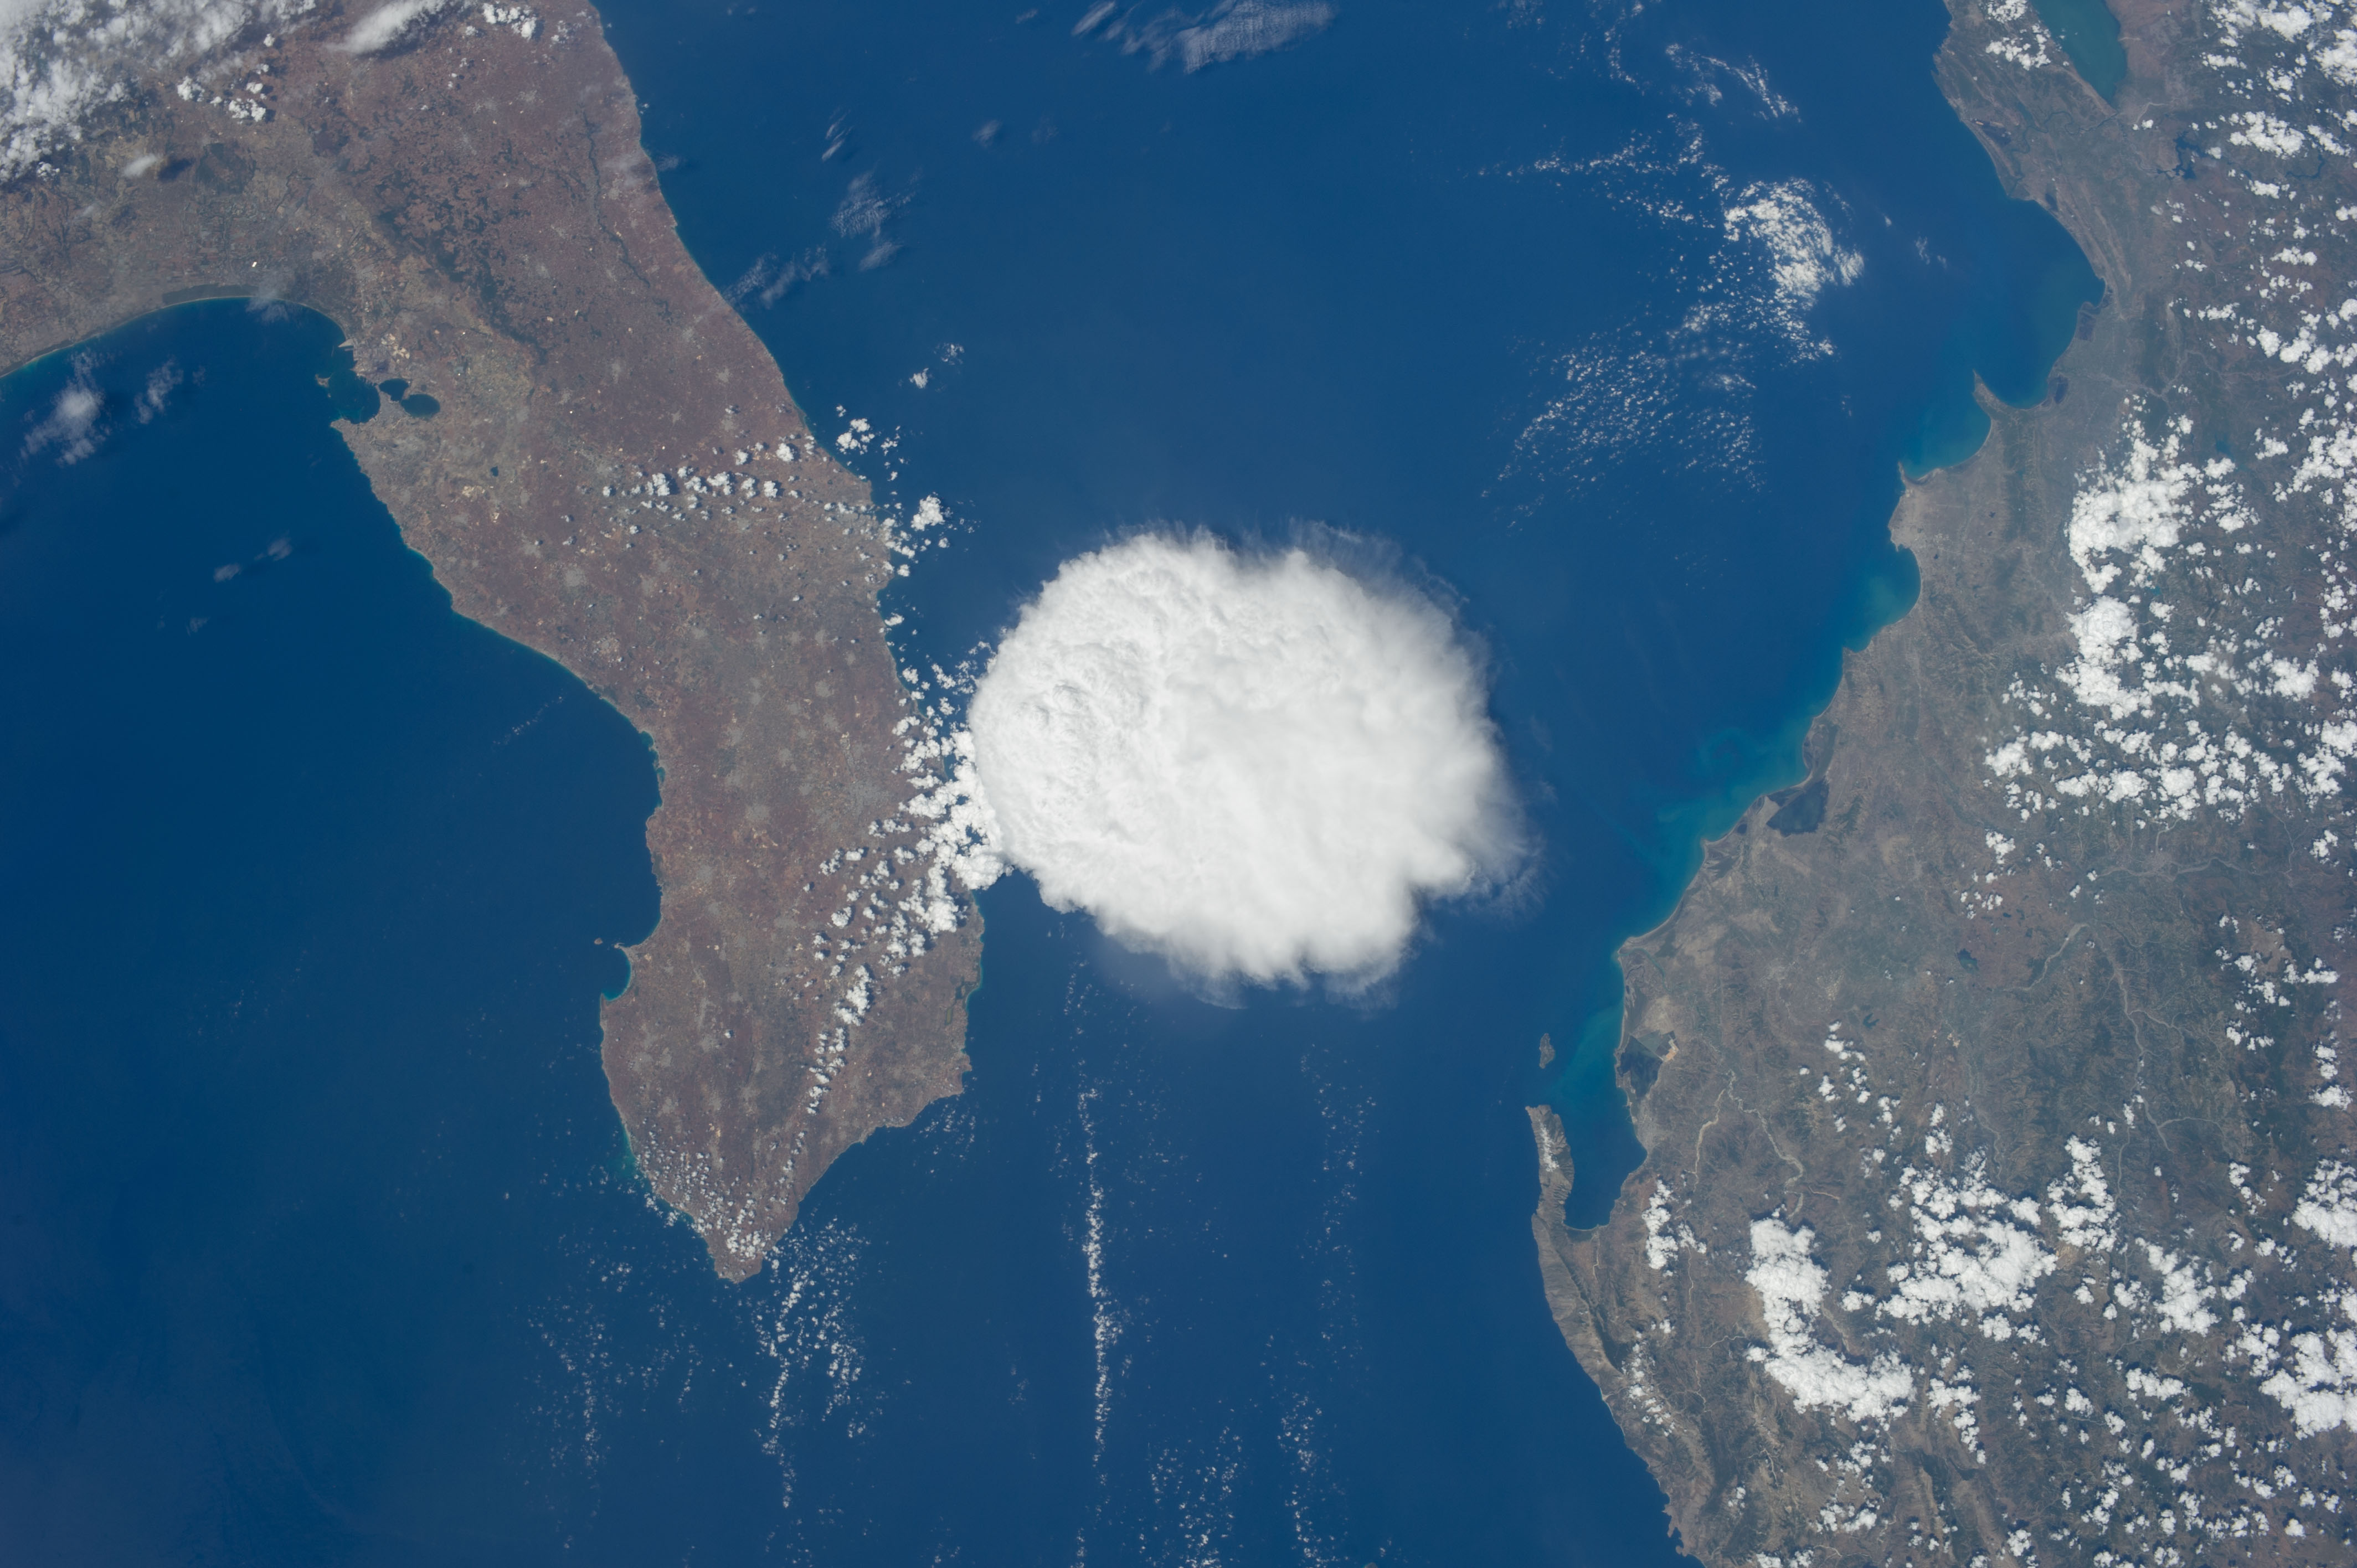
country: ADRIATIC SEA
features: COAST, ALBANIA, APULIA, GULF OF TARANTO, IONIAN SEA, ADRIATIC SEA, STRAIT OF OTRANTO, LECCE
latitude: 40.6
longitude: 18.6
